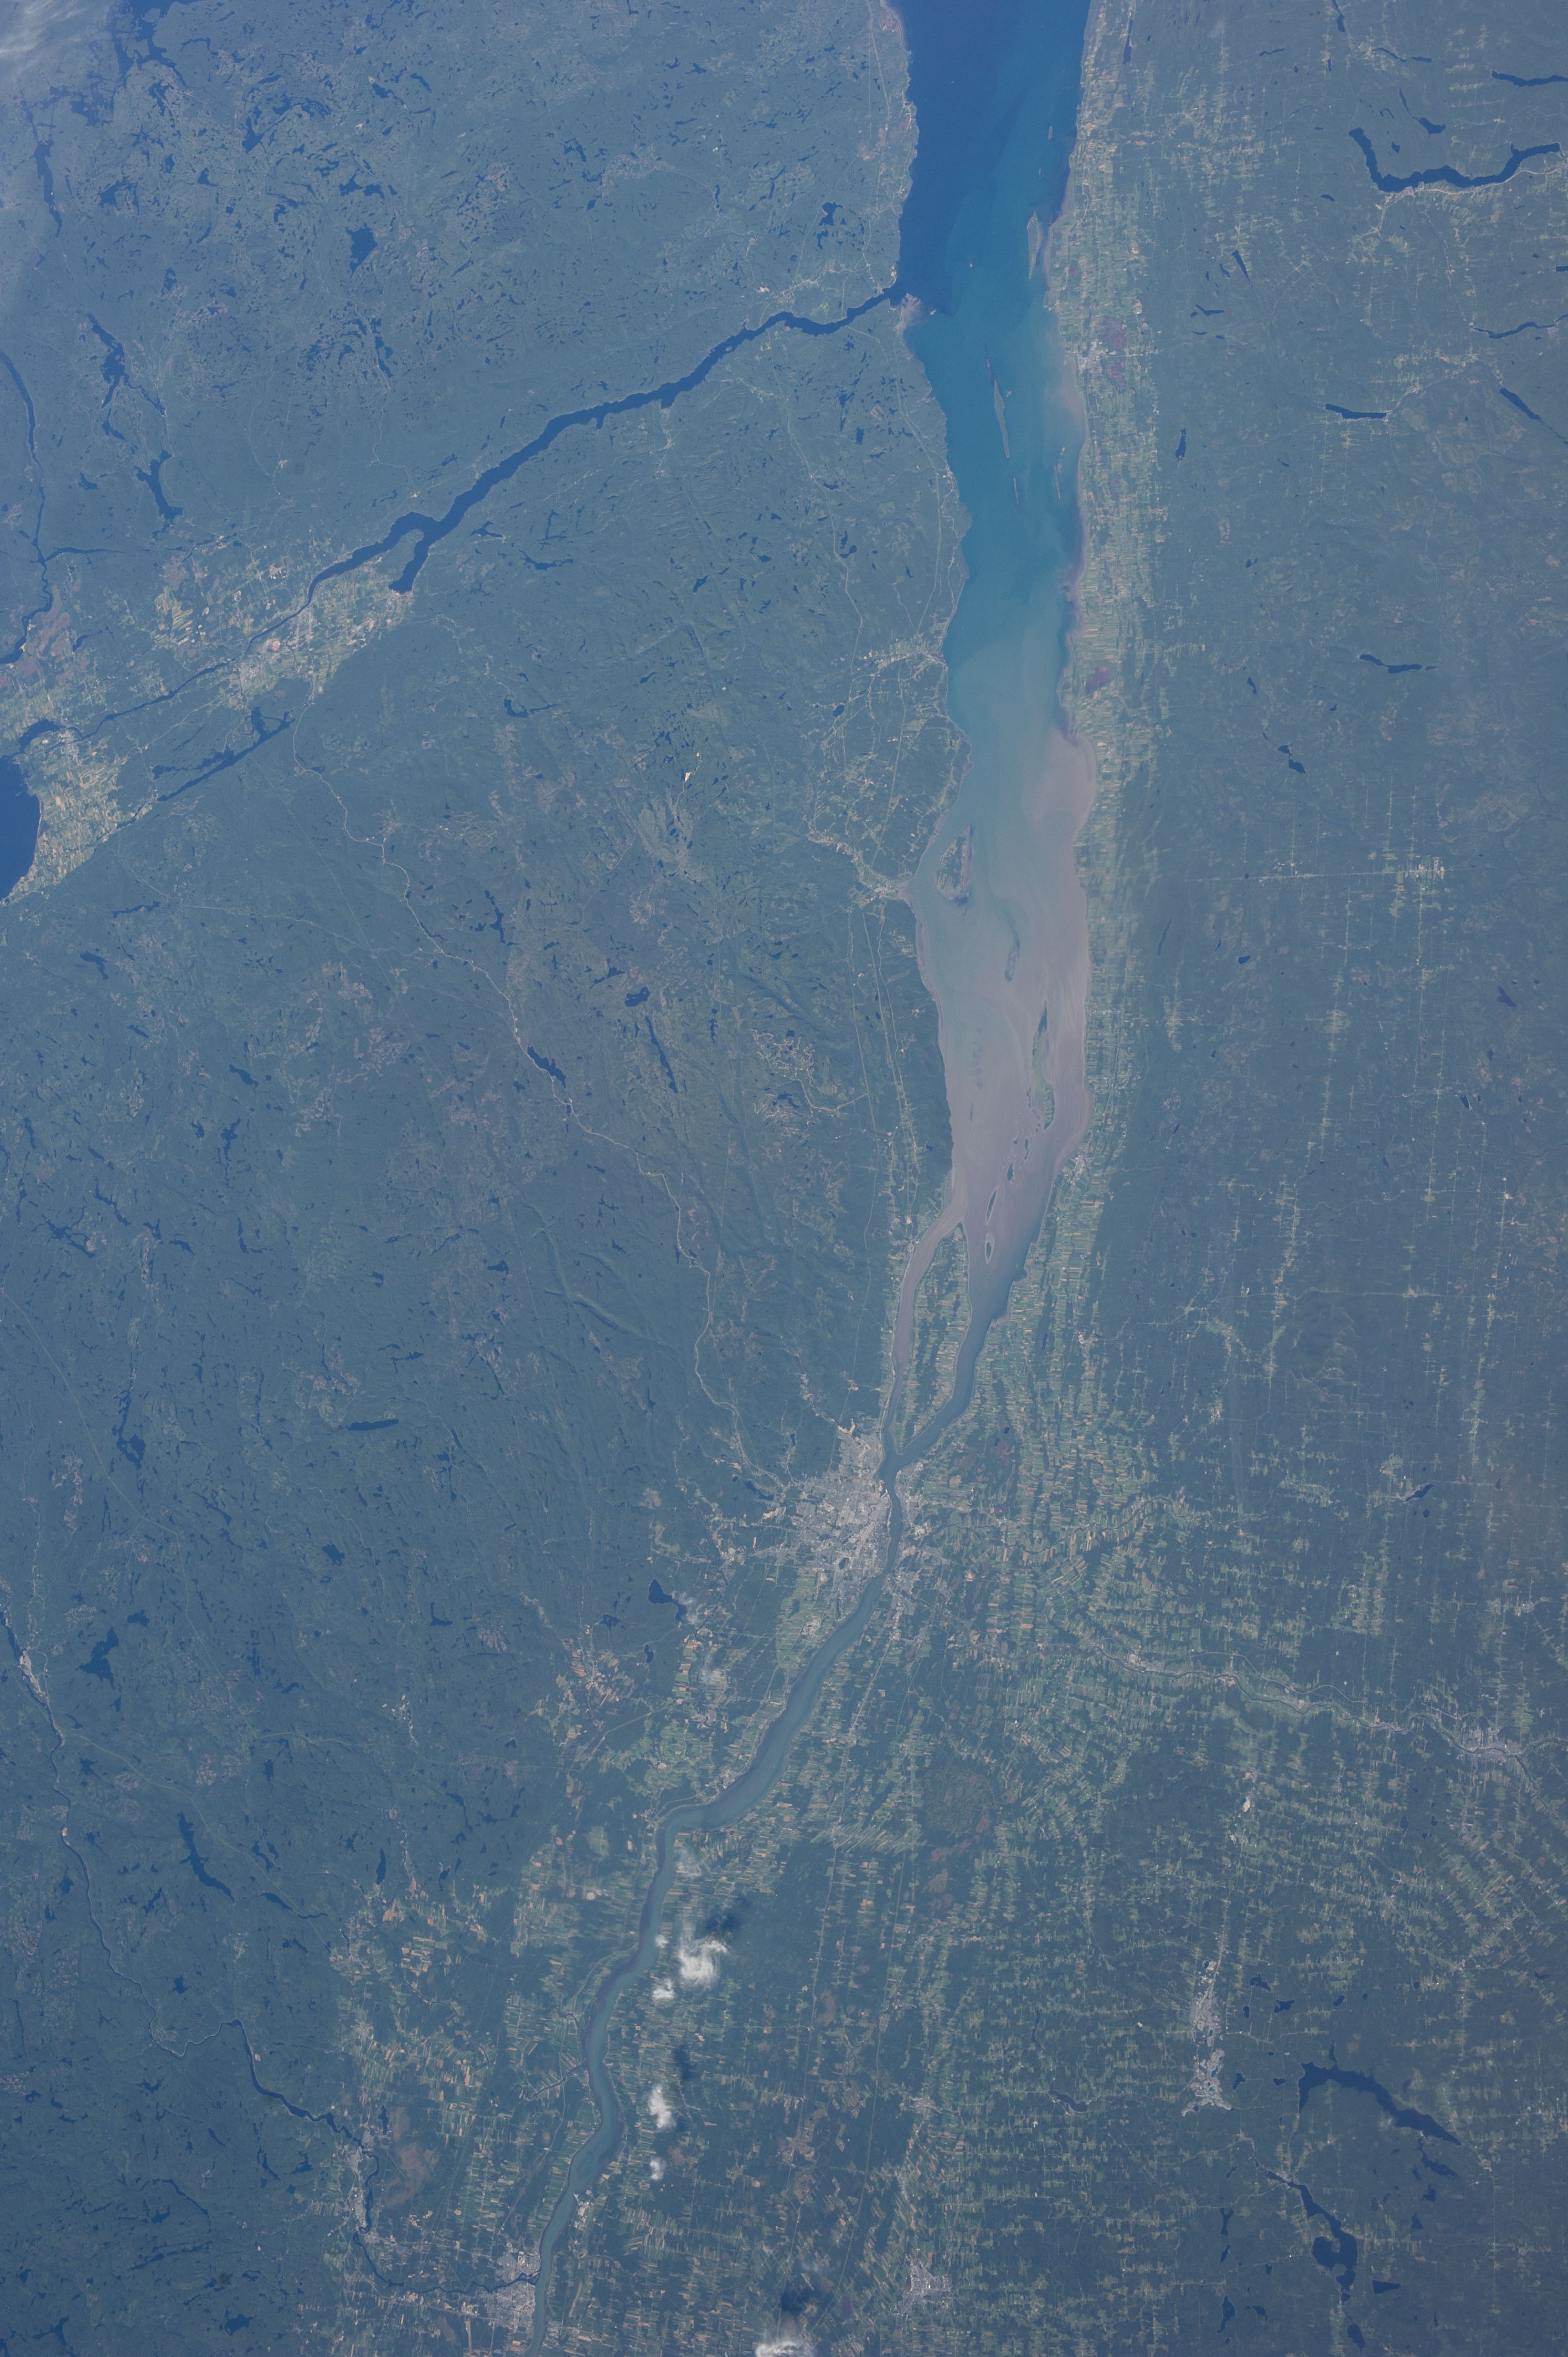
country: CANADA-Q
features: ST LAWRENCE R., QUEBEC CITY
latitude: 47.0
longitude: -71.0
